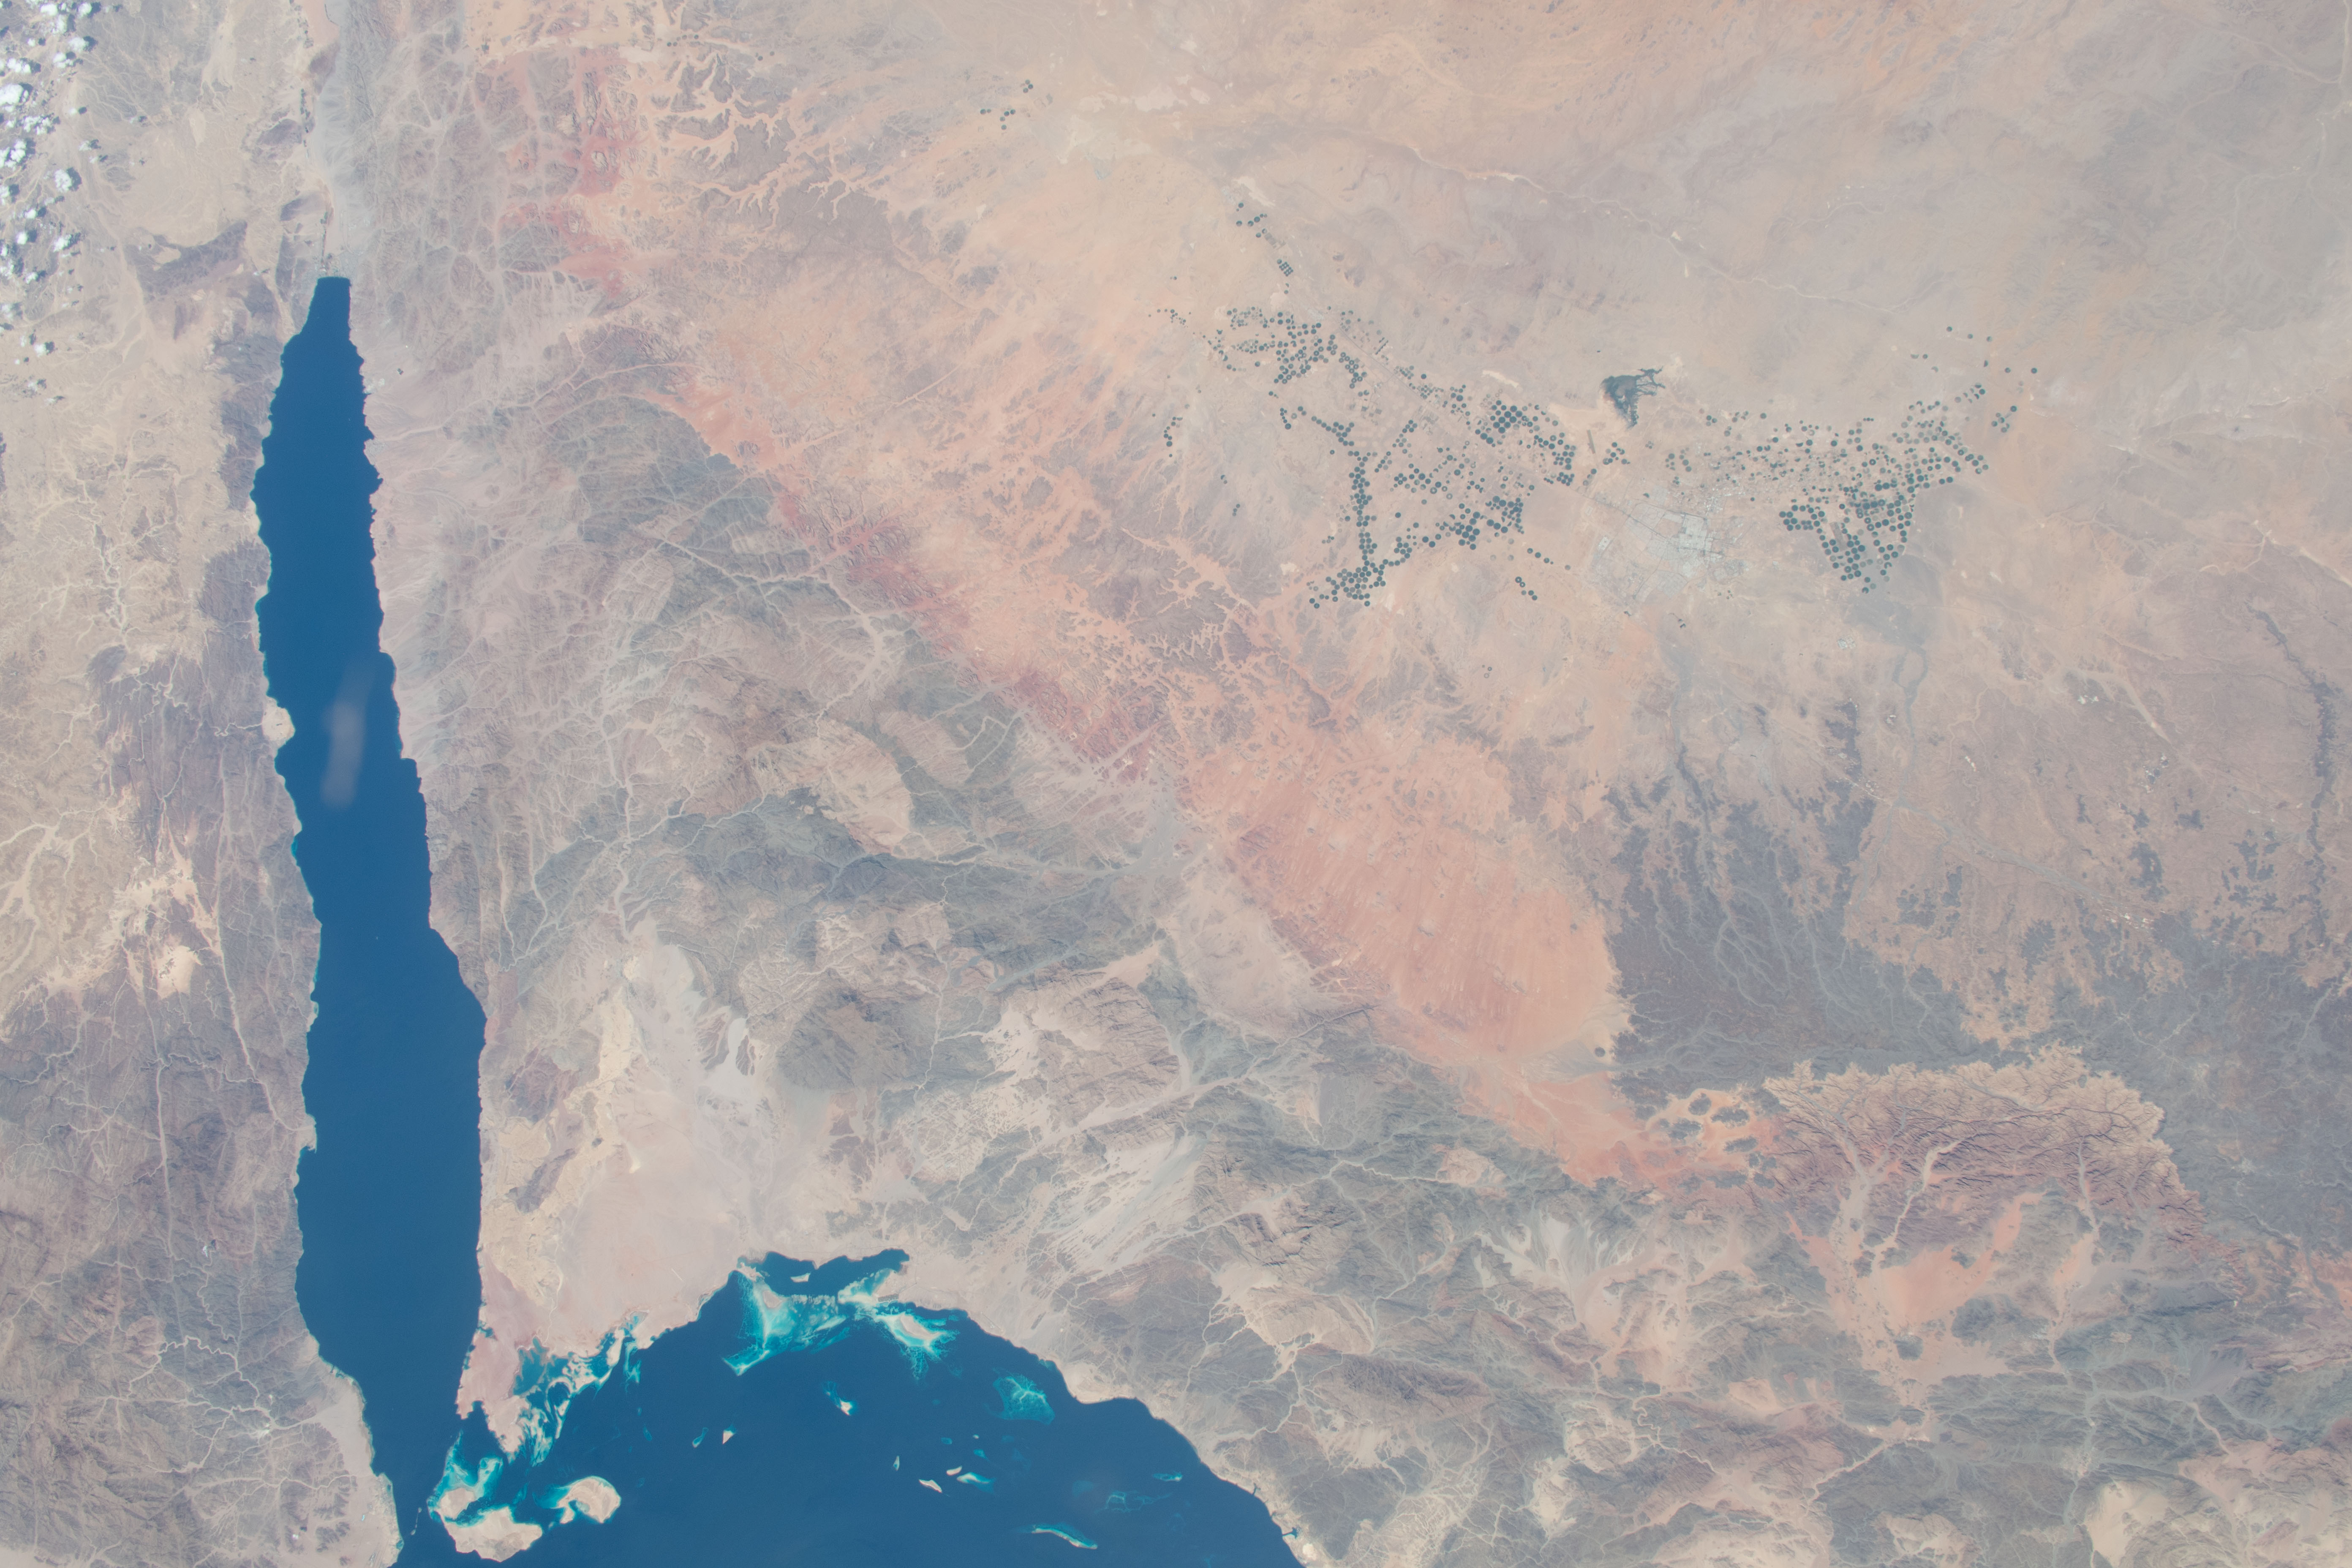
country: SAUDI ARABIA
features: TABUK, BOTANICAL GARDEN, GULF OF AQABA
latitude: 29.0
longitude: 37.0
